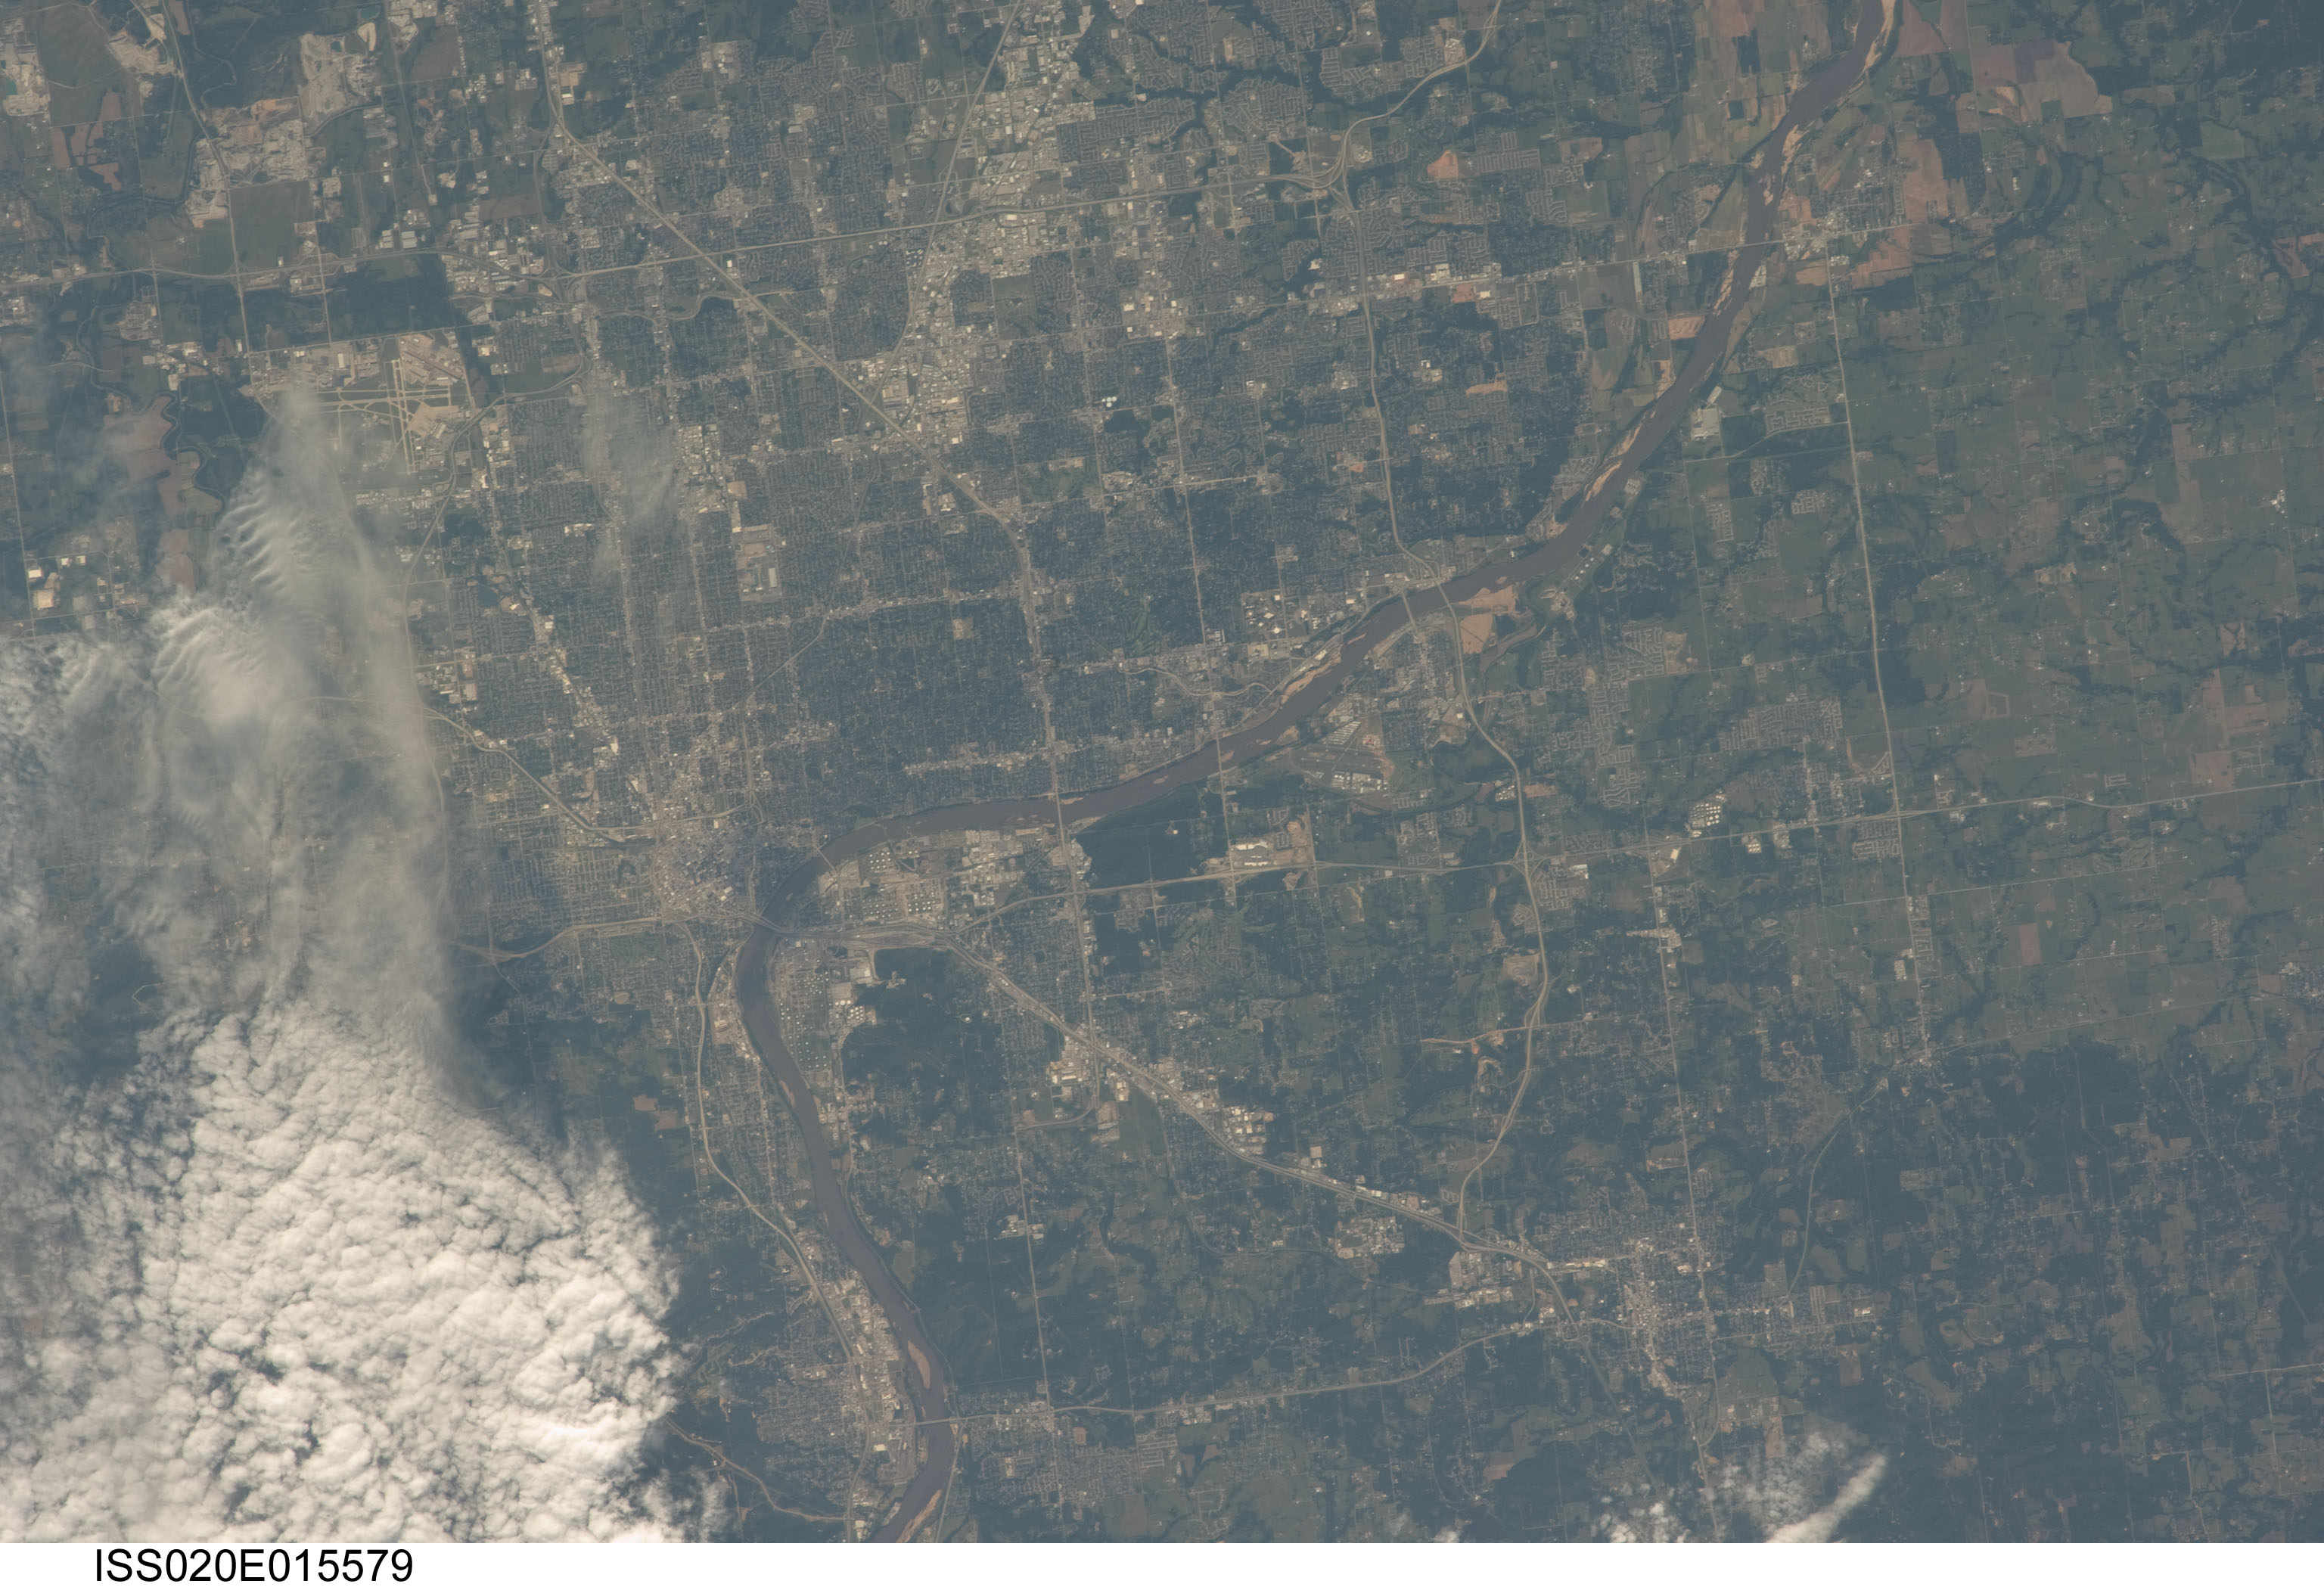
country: USA-OKLAHOMA
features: BIXBY,MEMORIAL PARK CEMETERY,TULSA STATE FAIRGROUNDS,CREEK TURNPIKE,BROKEN ARROW TULSA INTERNATIONAL AIRPORT,BROKEN ARROW,ARKANSAS RIVER,GLENPOOL,OKLAHOMA,JENKS,INTERSTATE 44,TULSA,SAPULPA,TULSA INTERNATIONAL AIRPORT,OAKHURST
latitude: 36.1
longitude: -96.0
